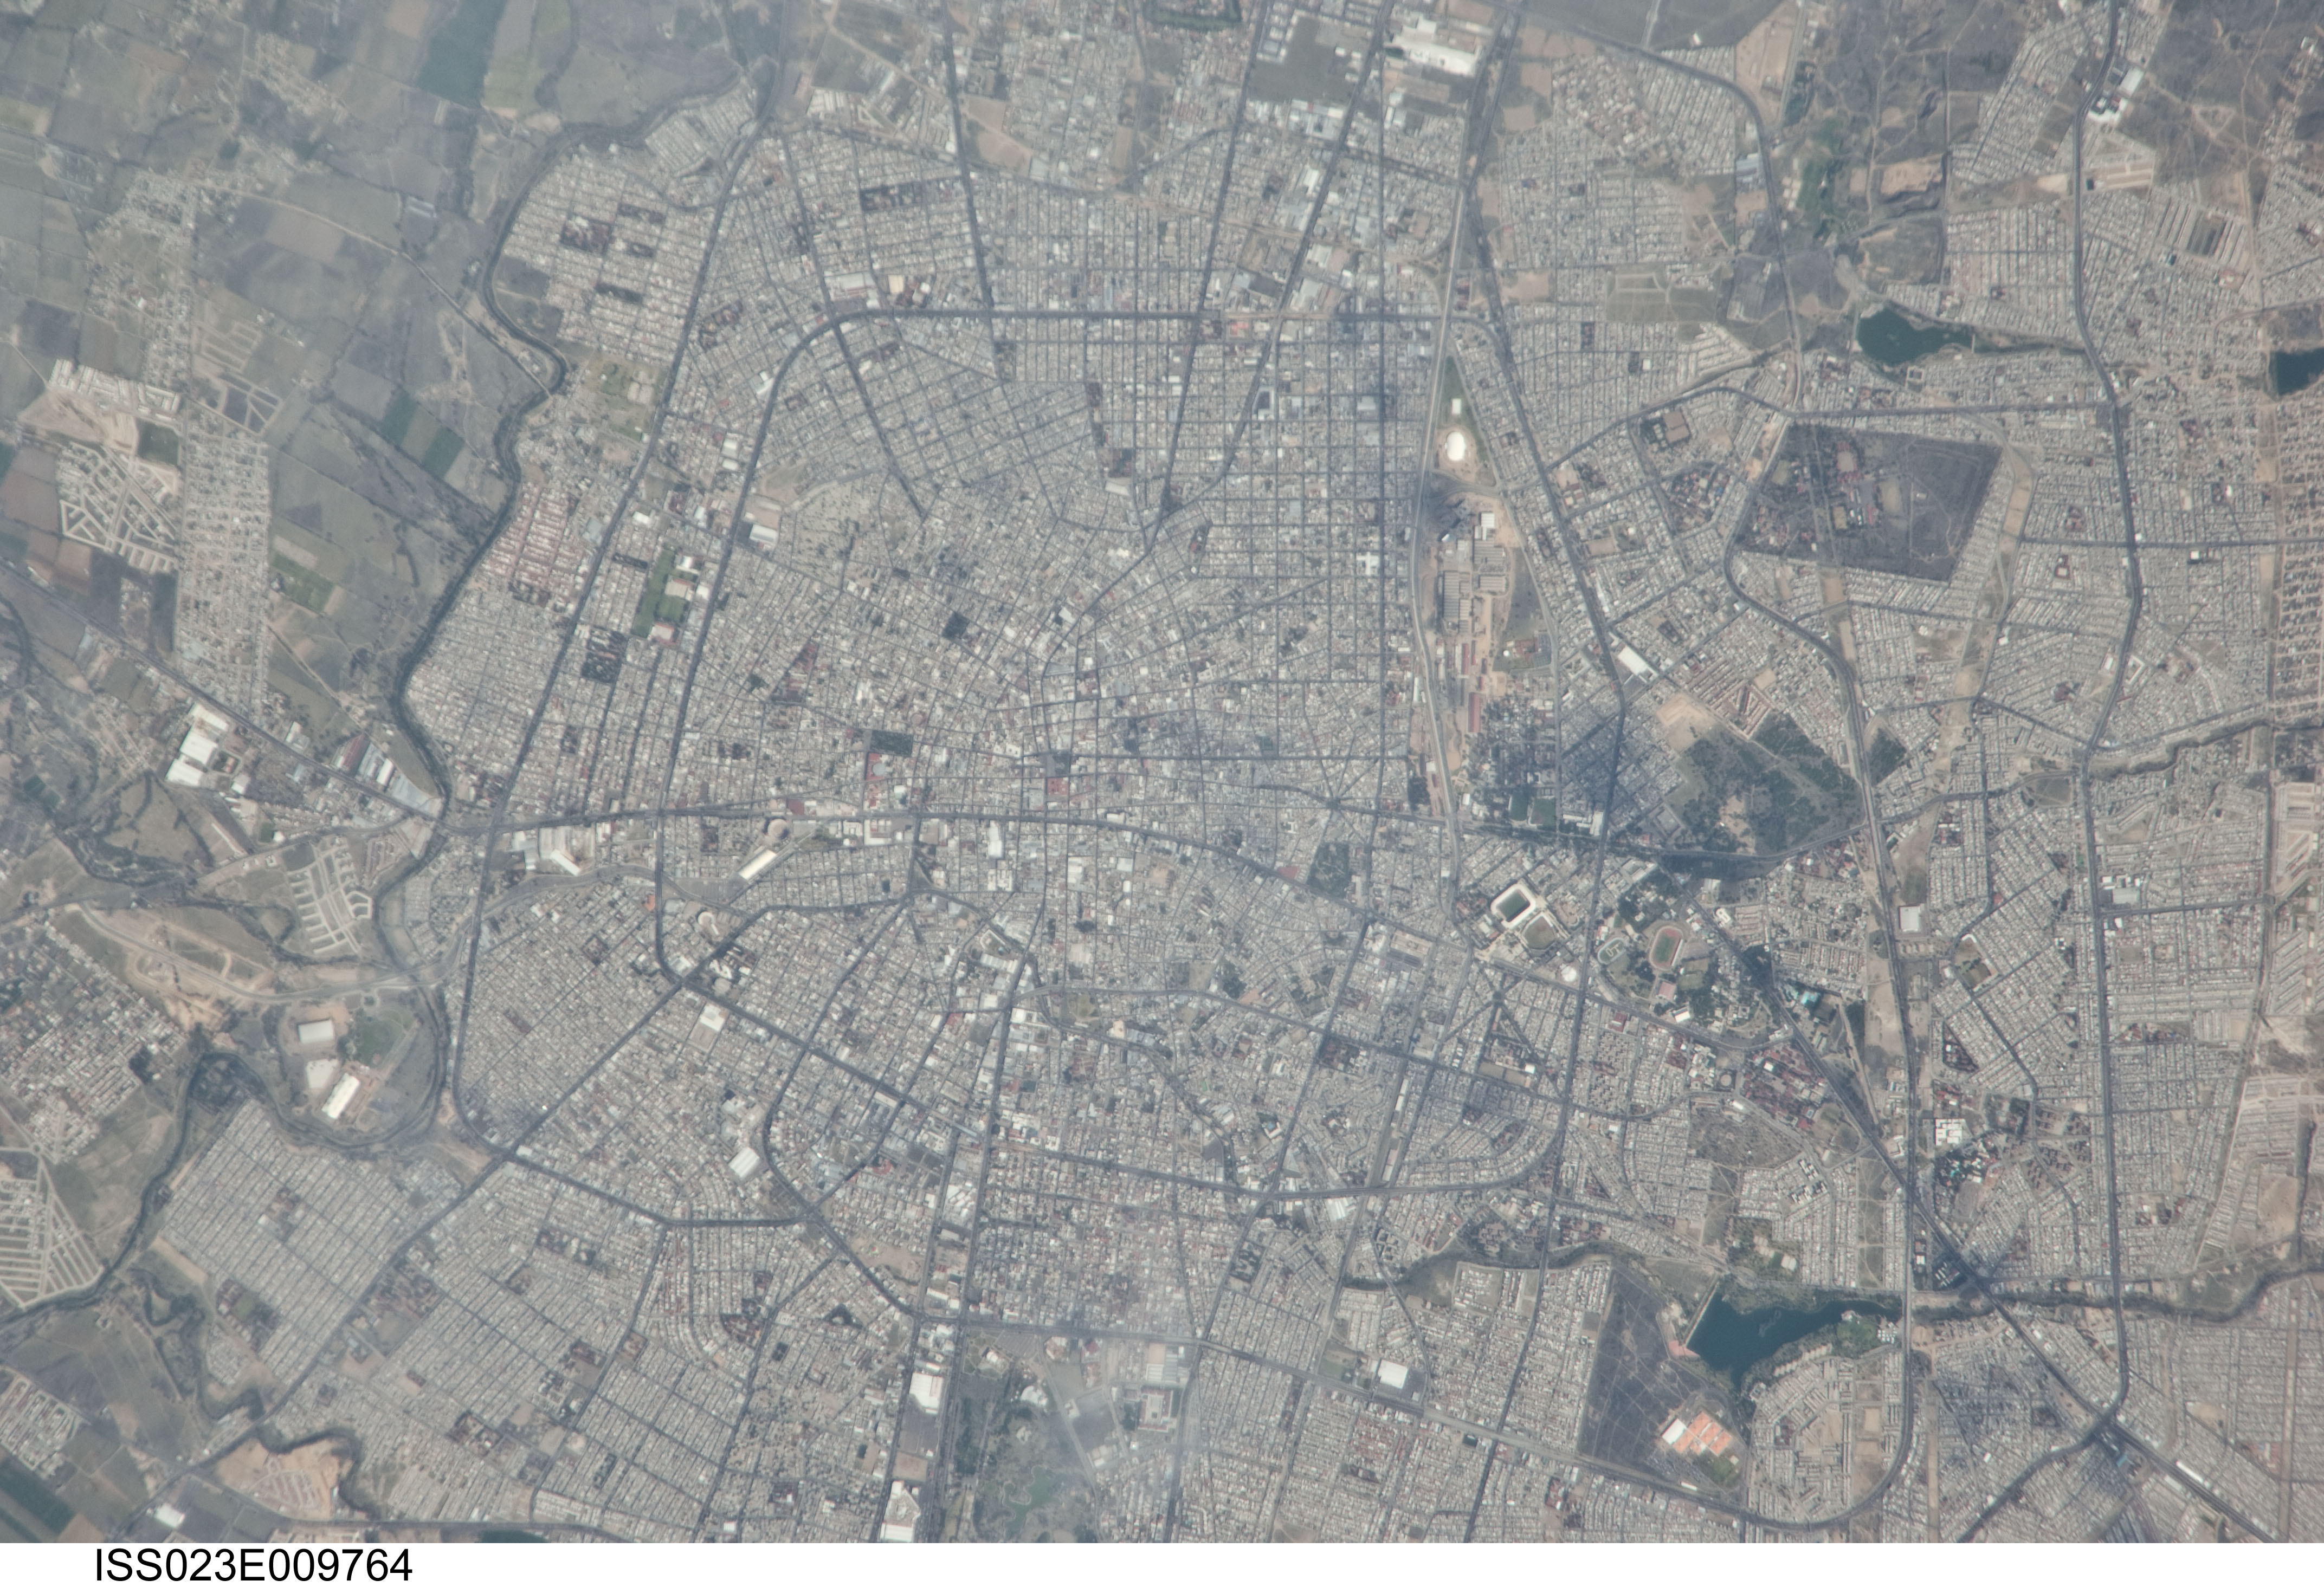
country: MEXICO
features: AGUASCALIENTES, URBAN LAND COVER
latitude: 21.9
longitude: -102.3
